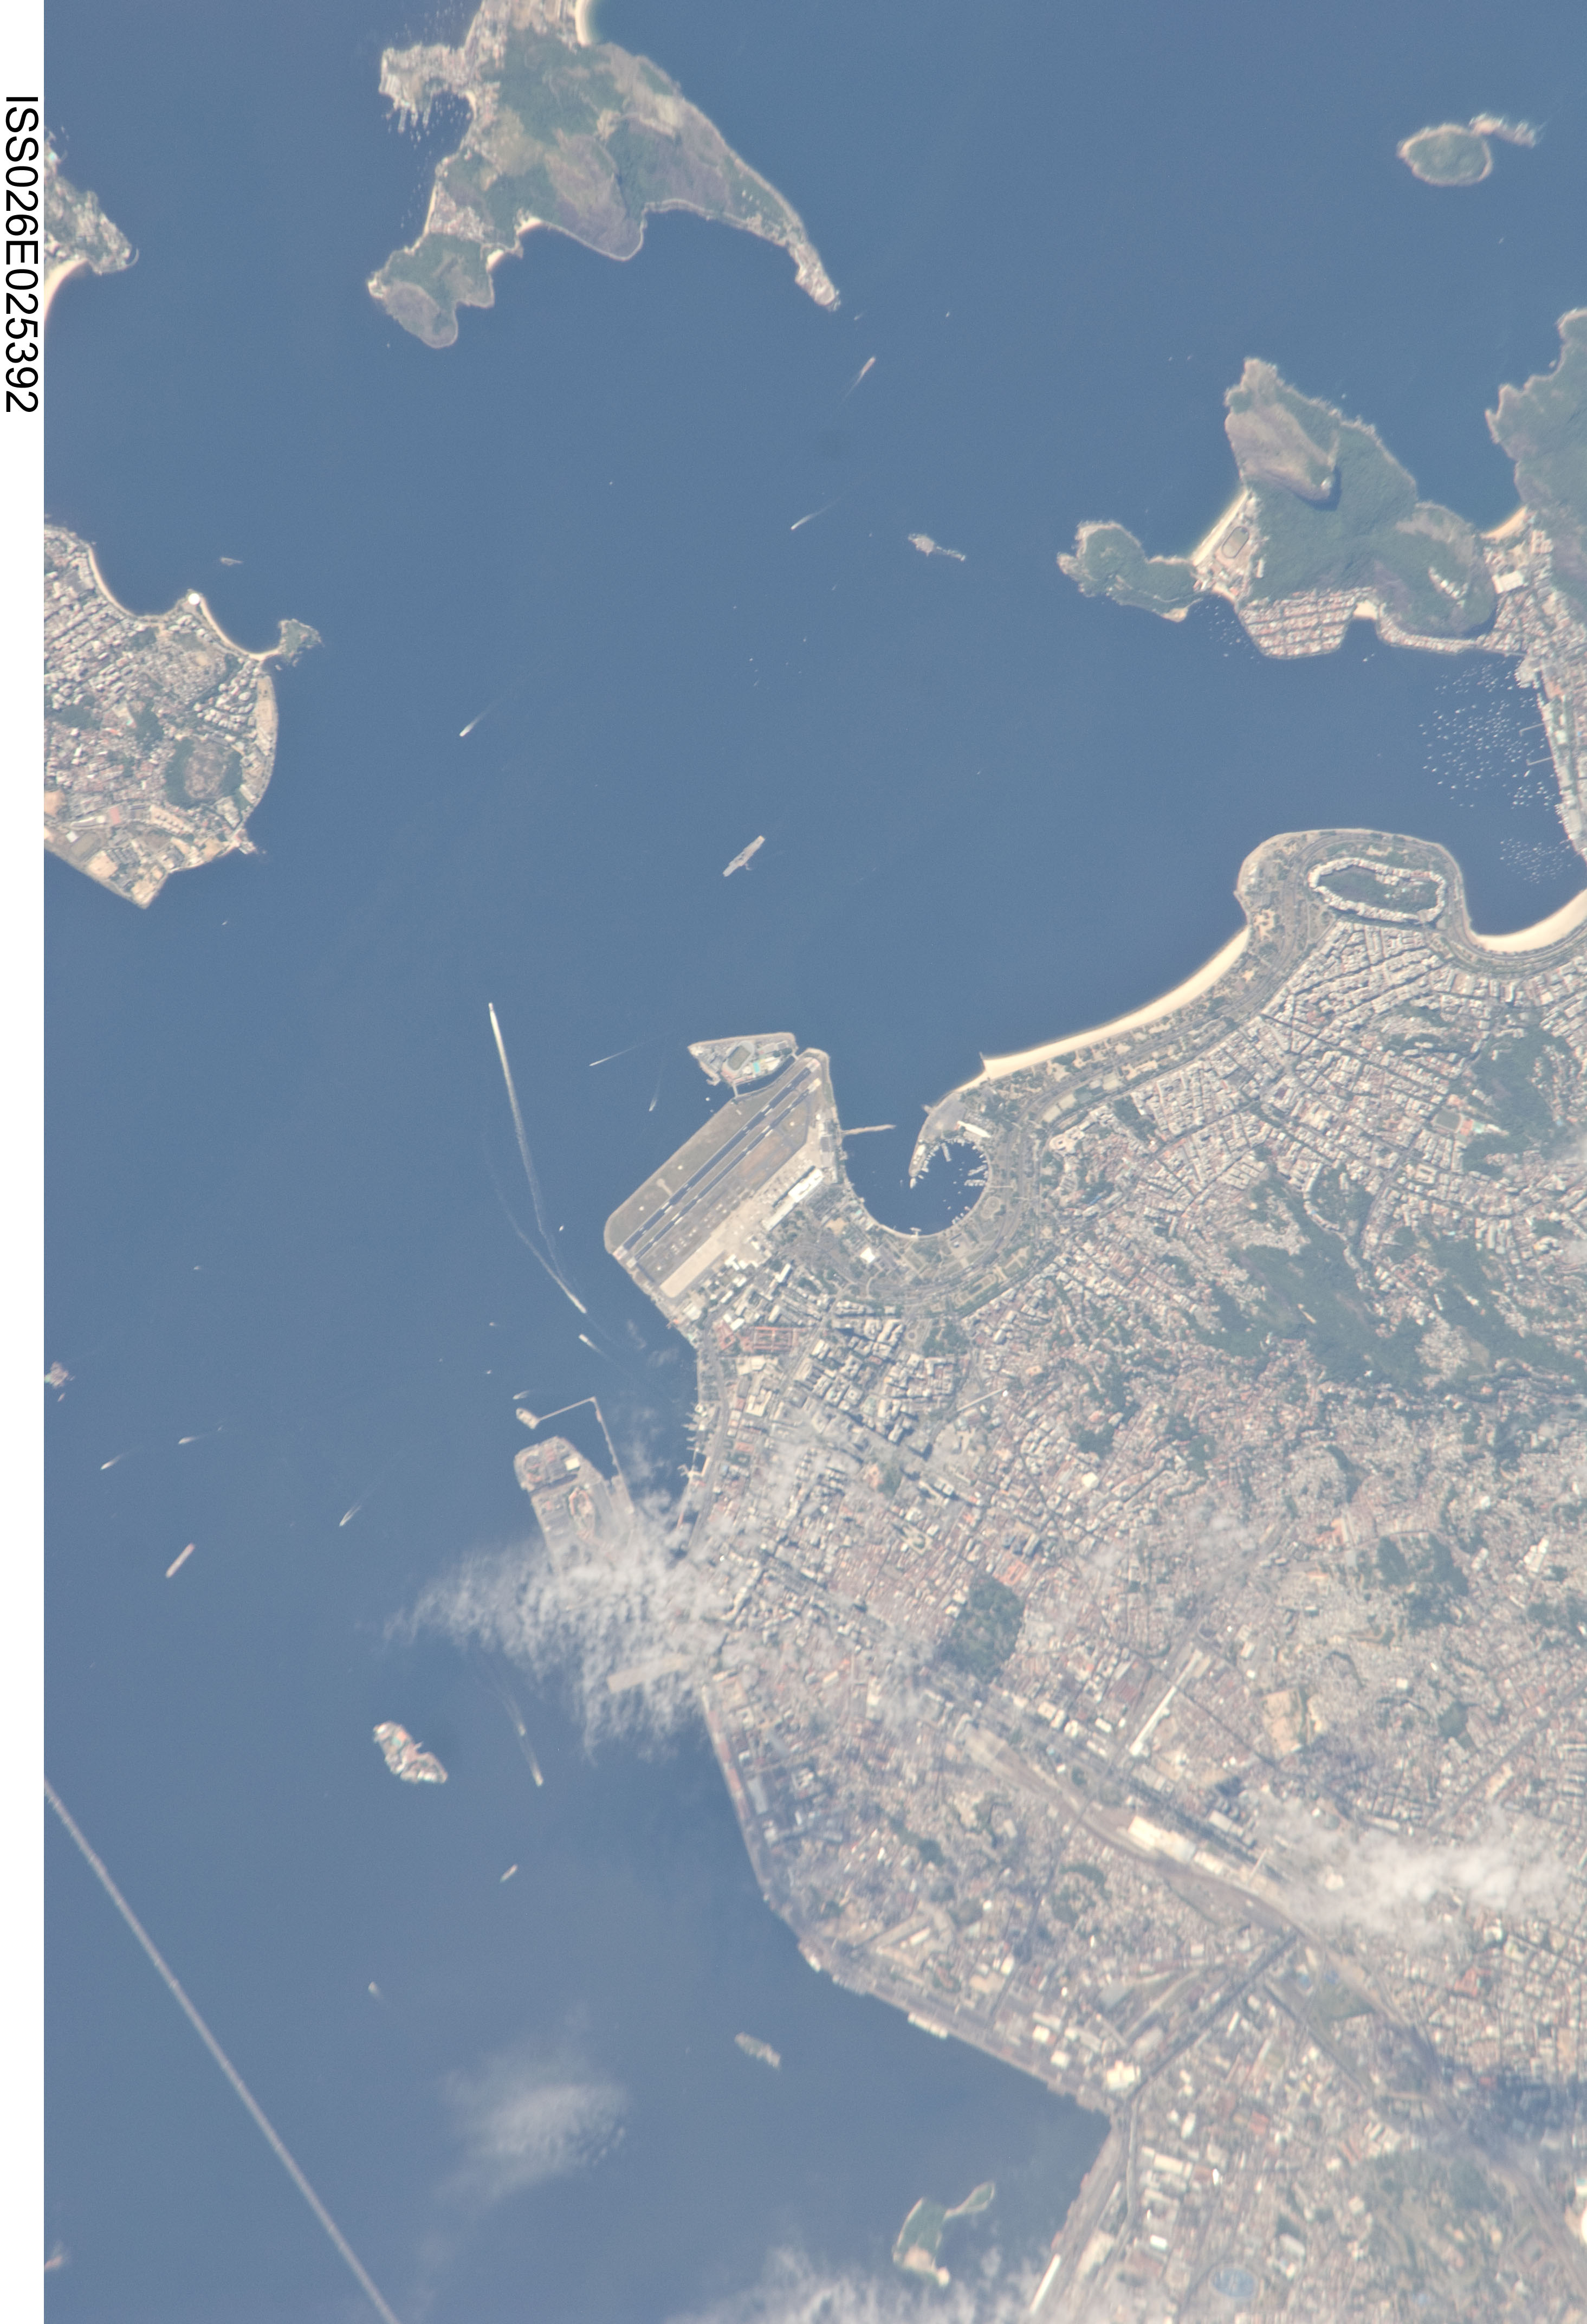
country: BRAZIL
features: RIO DE JANEIRO, AIRPORT, B. OF GUANABARA, CAUSEWAY, SHIPS, HILLS
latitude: -22.9
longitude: -43.2
